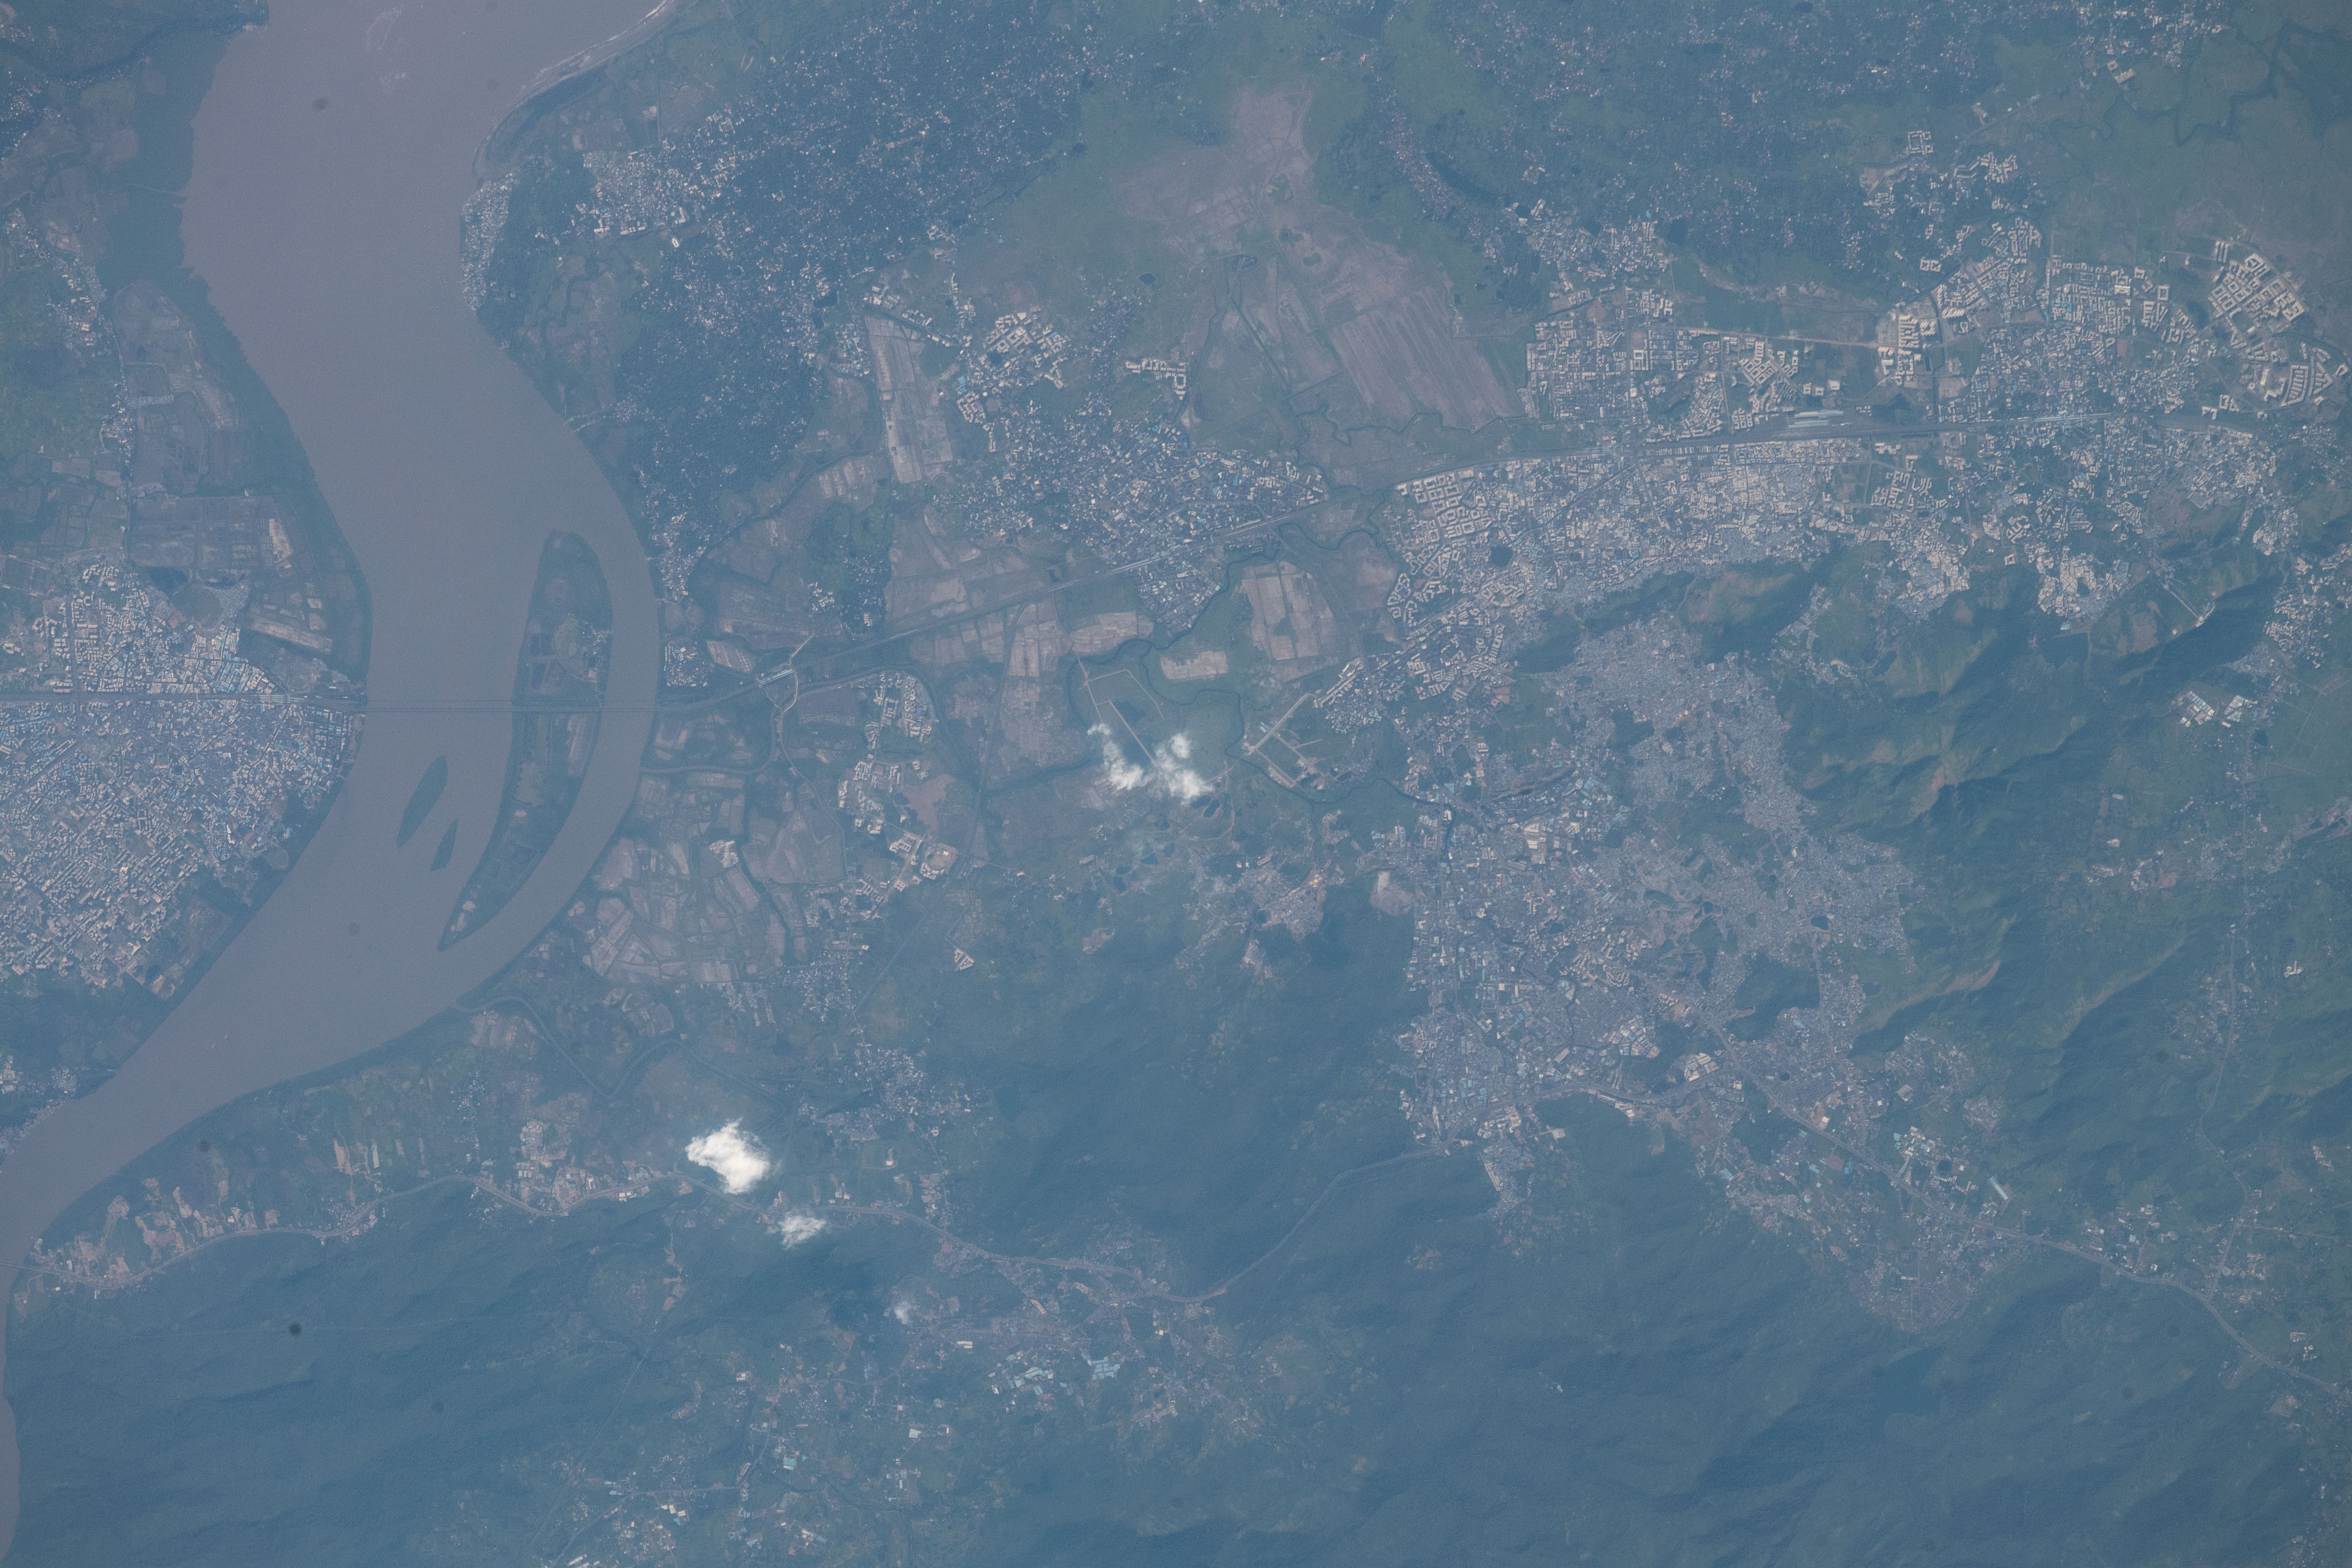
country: INDIA
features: RAJAVALI, MARYAM TOWN, VASAI, CHANDRAPADA
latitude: 19.4
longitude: 72.8
